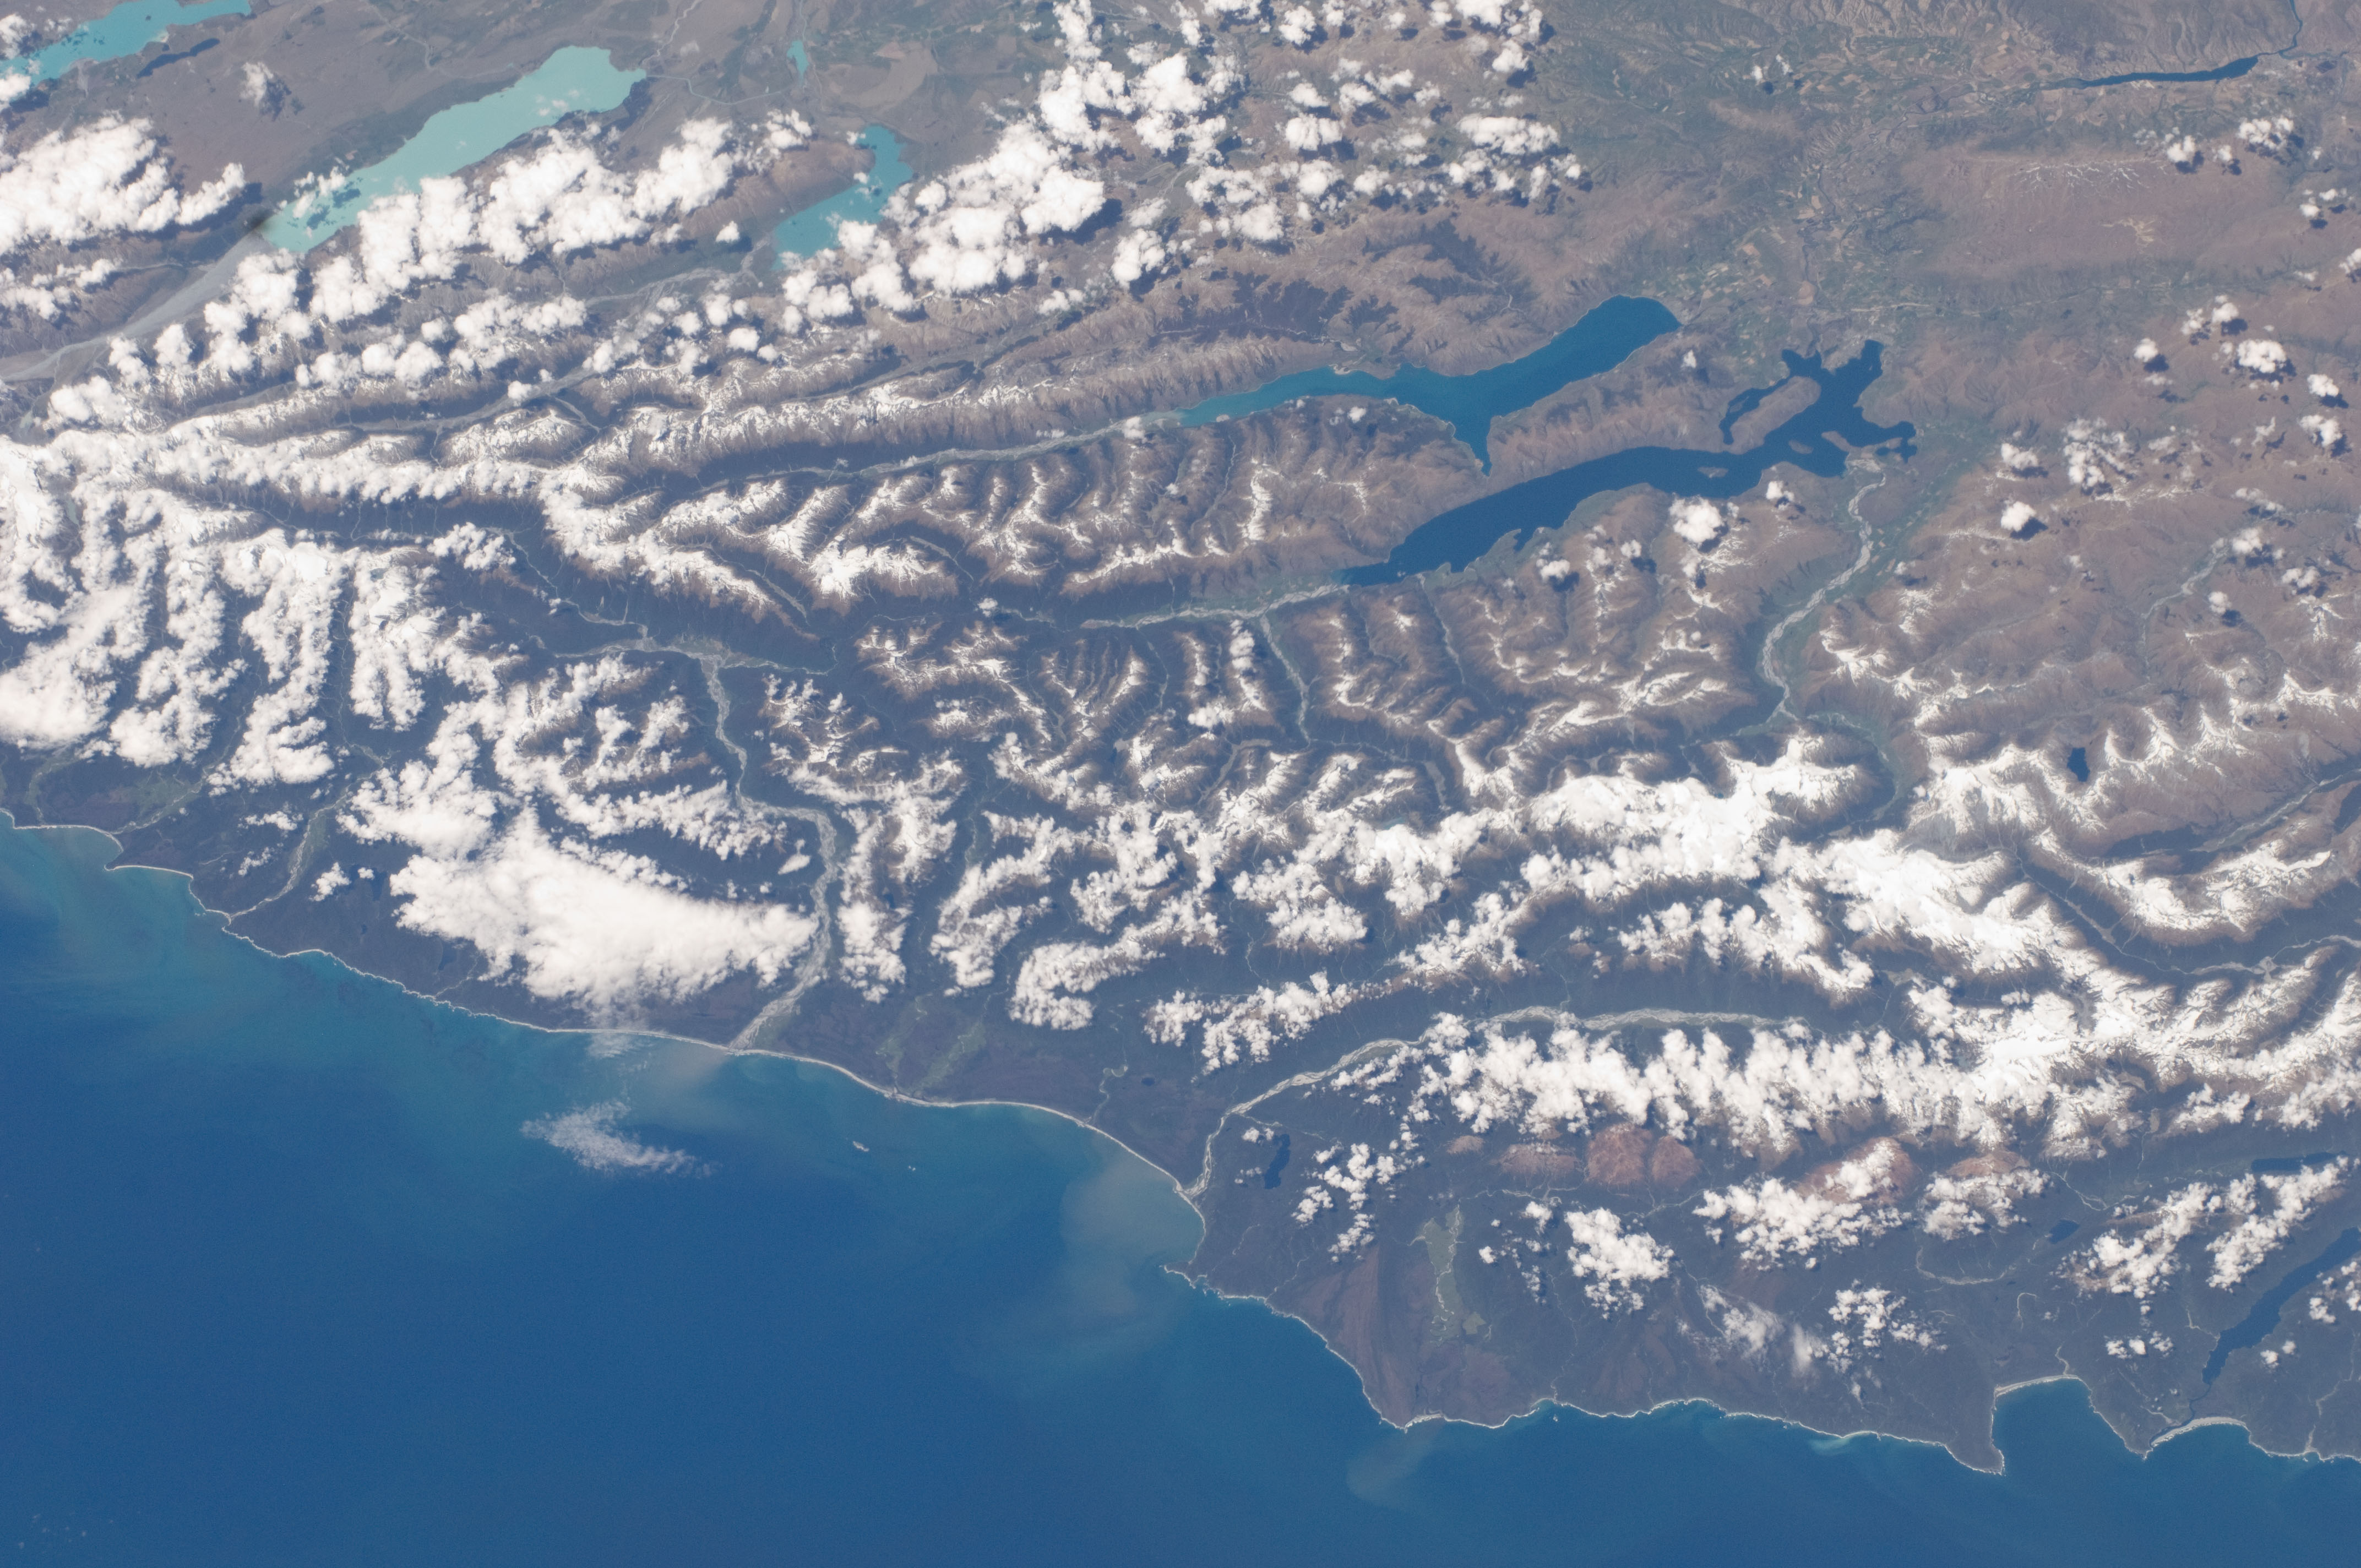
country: NEW ZEALAND-SI
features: LAKE HAWEA, LAKE OHAU, LAKE PUKAKI, LAKE WANAKA
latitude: -44.0
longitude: 169.0
